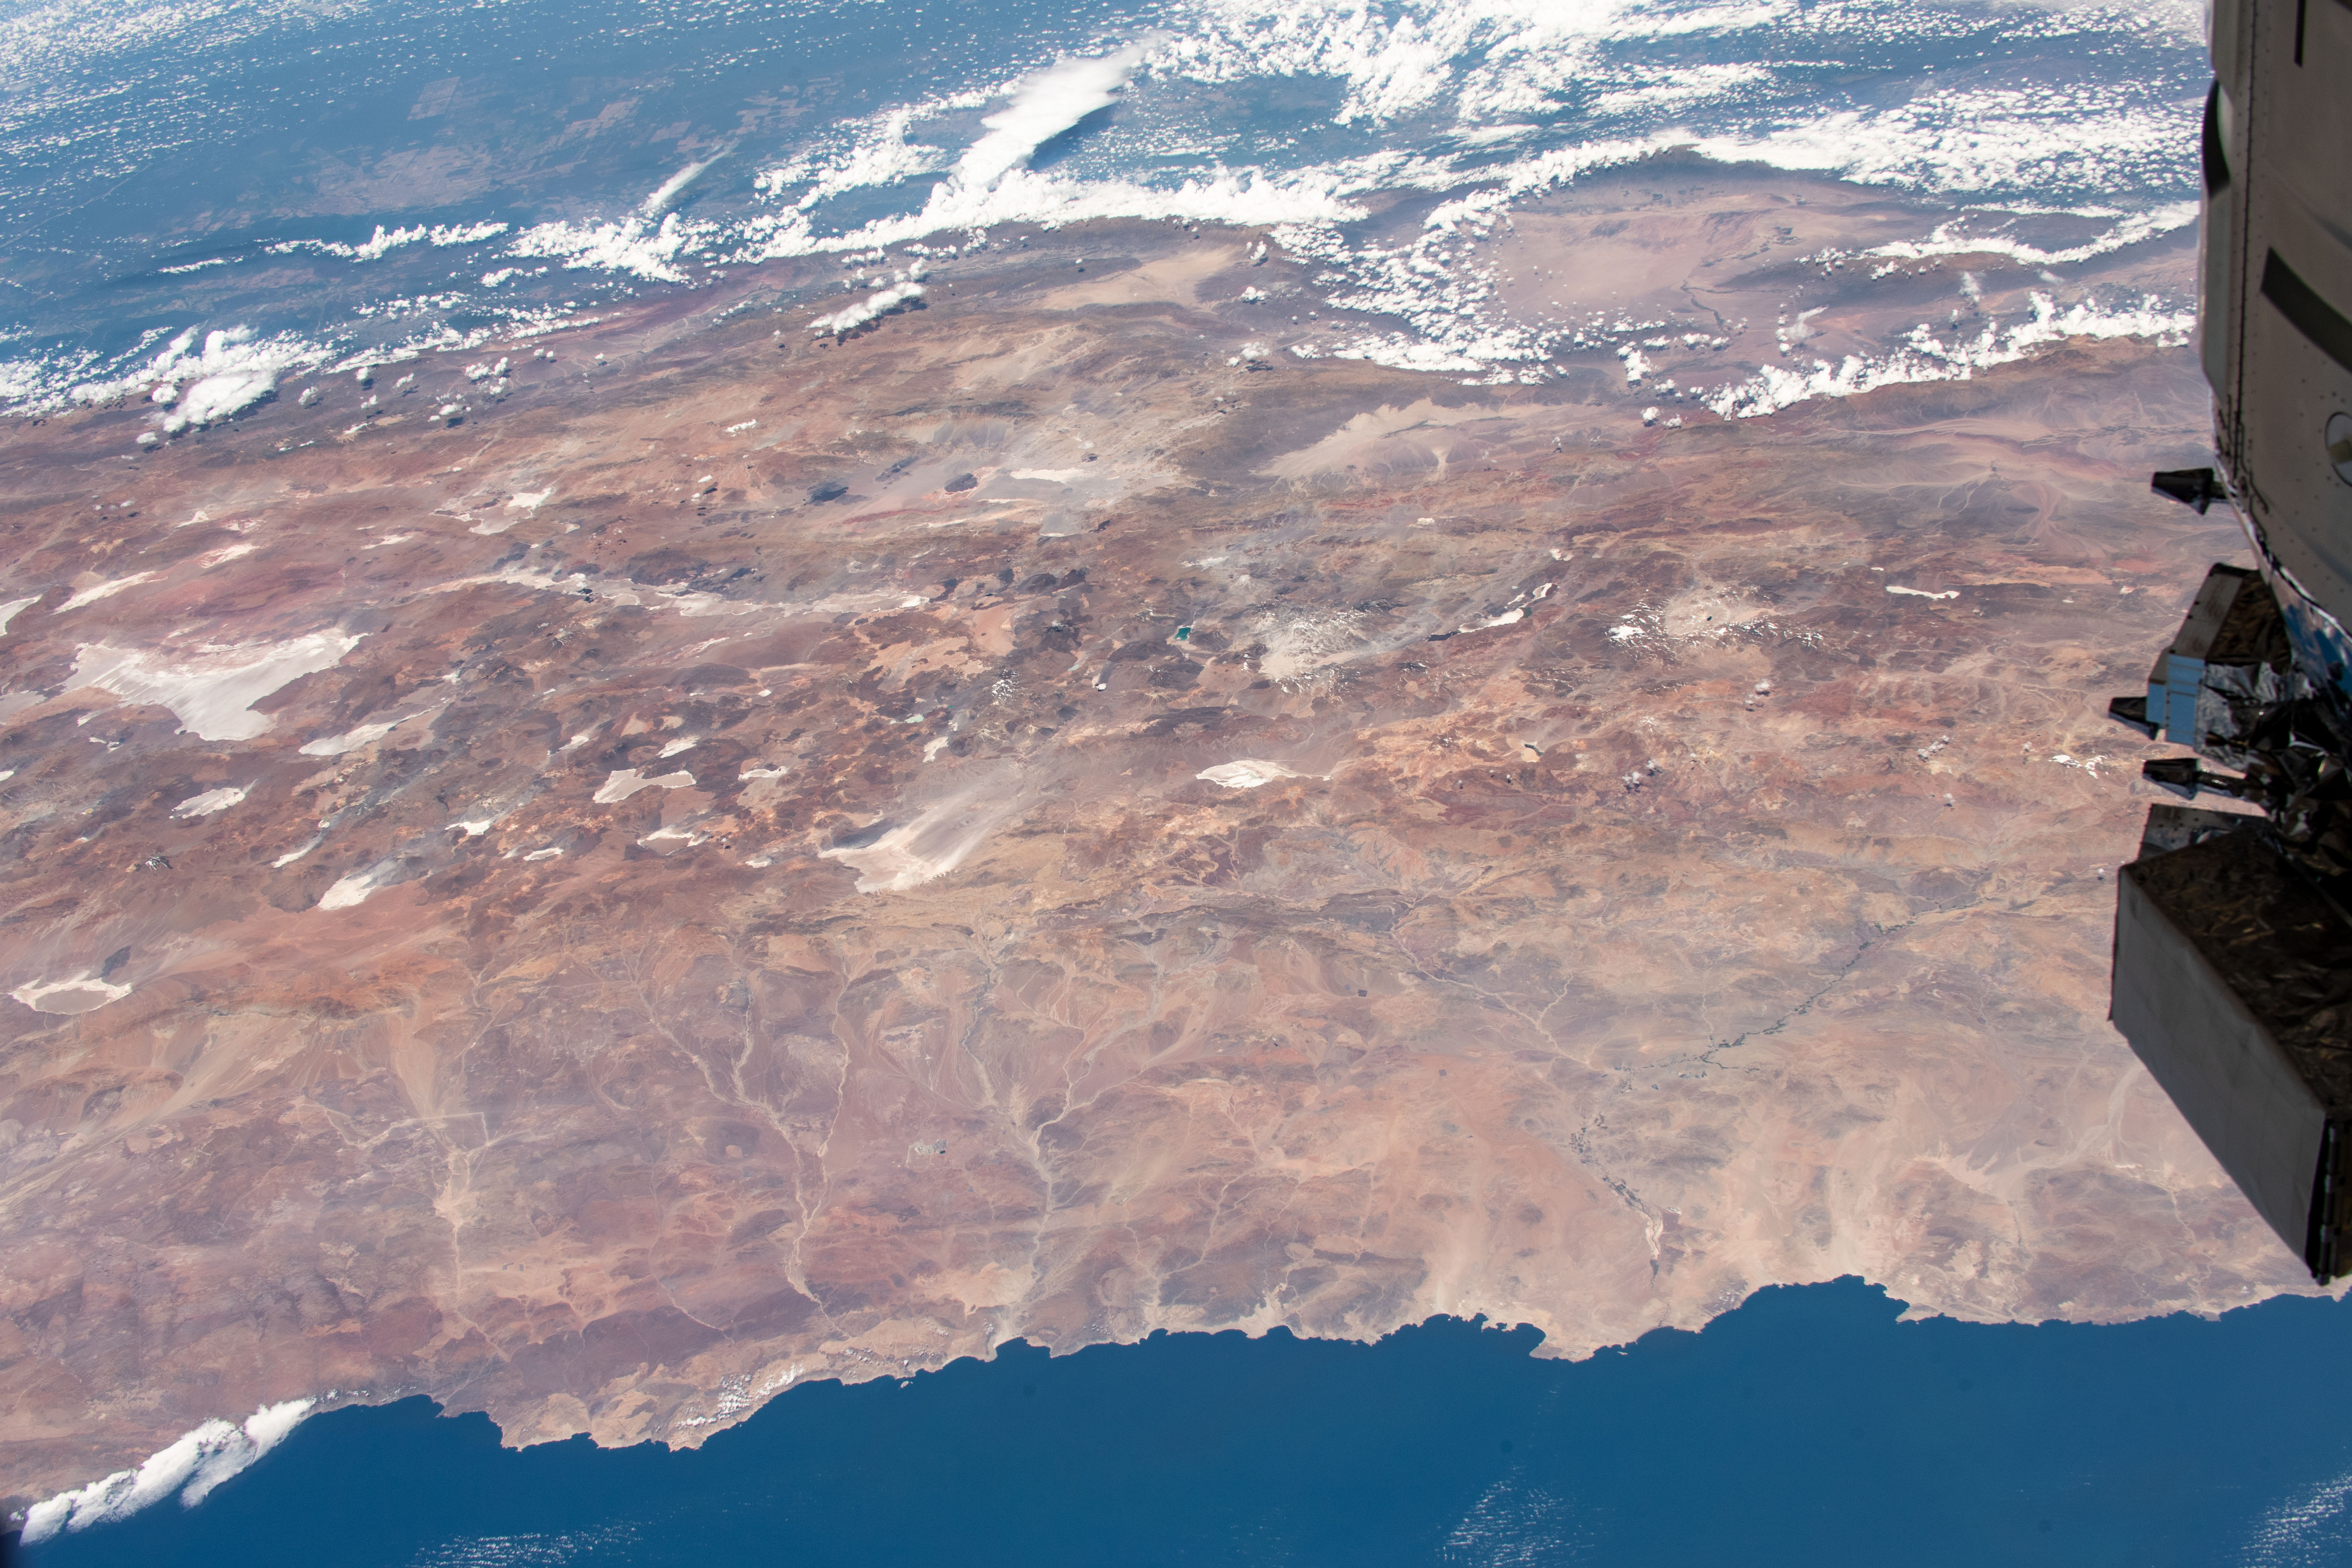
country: CHILE
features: THE ANDES, DESIERTO DE ATACAMA DESERT, PARQUE NACIONAL NEVADO TRES CRUCES, CHILE
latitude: -27.0
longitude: -68.5
